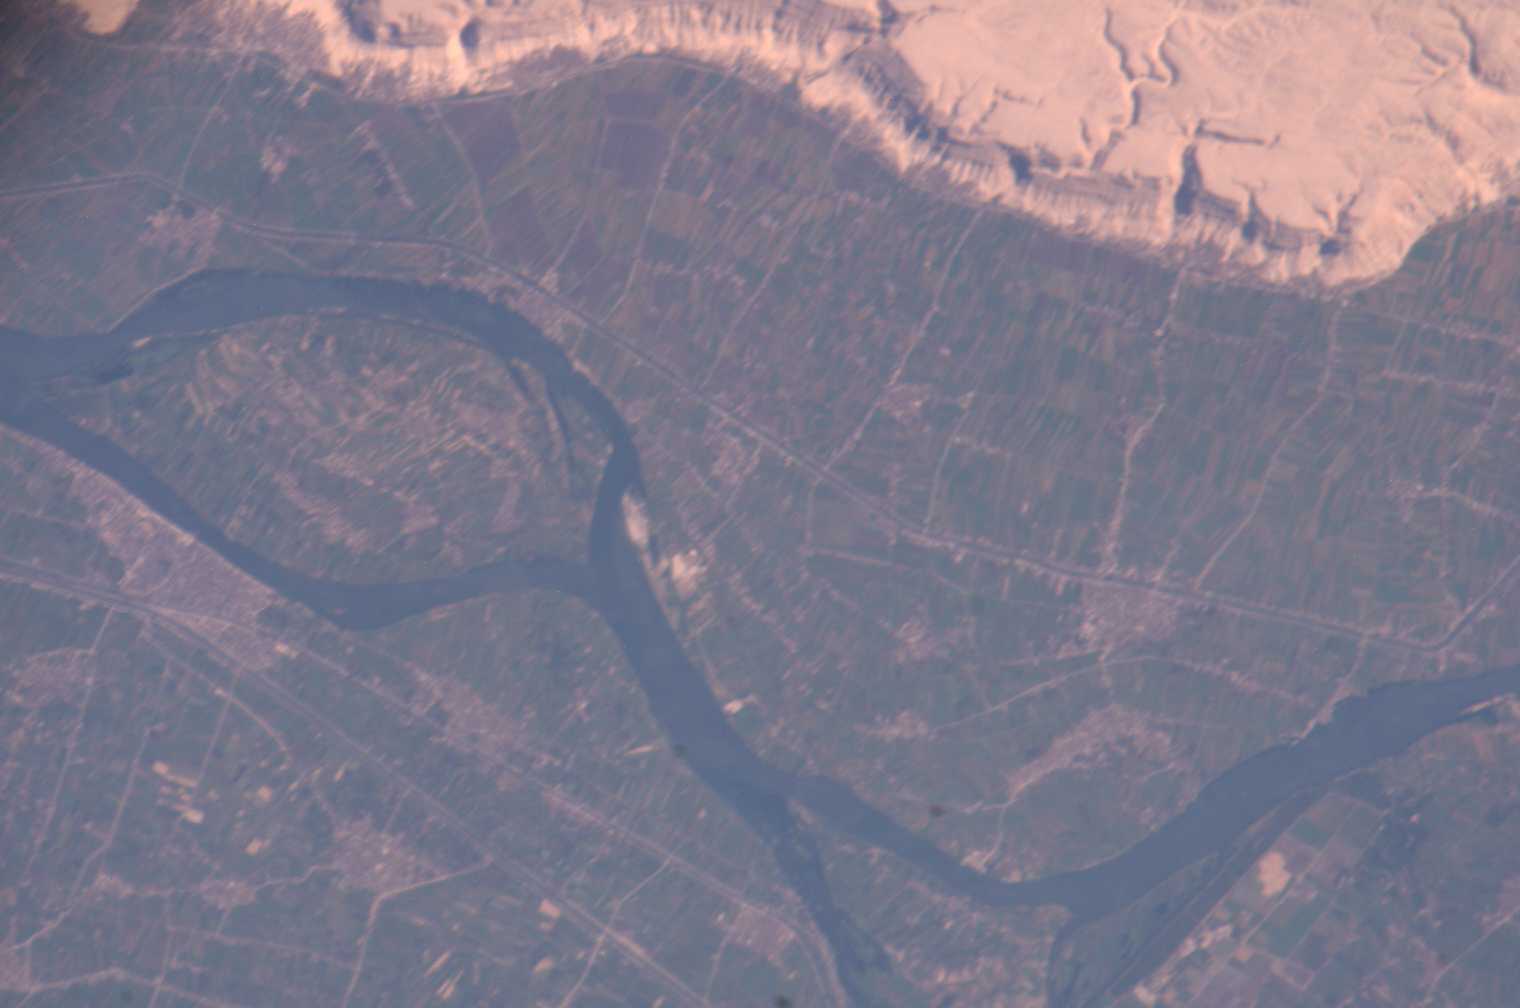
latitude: 26.7
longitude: 31.7
